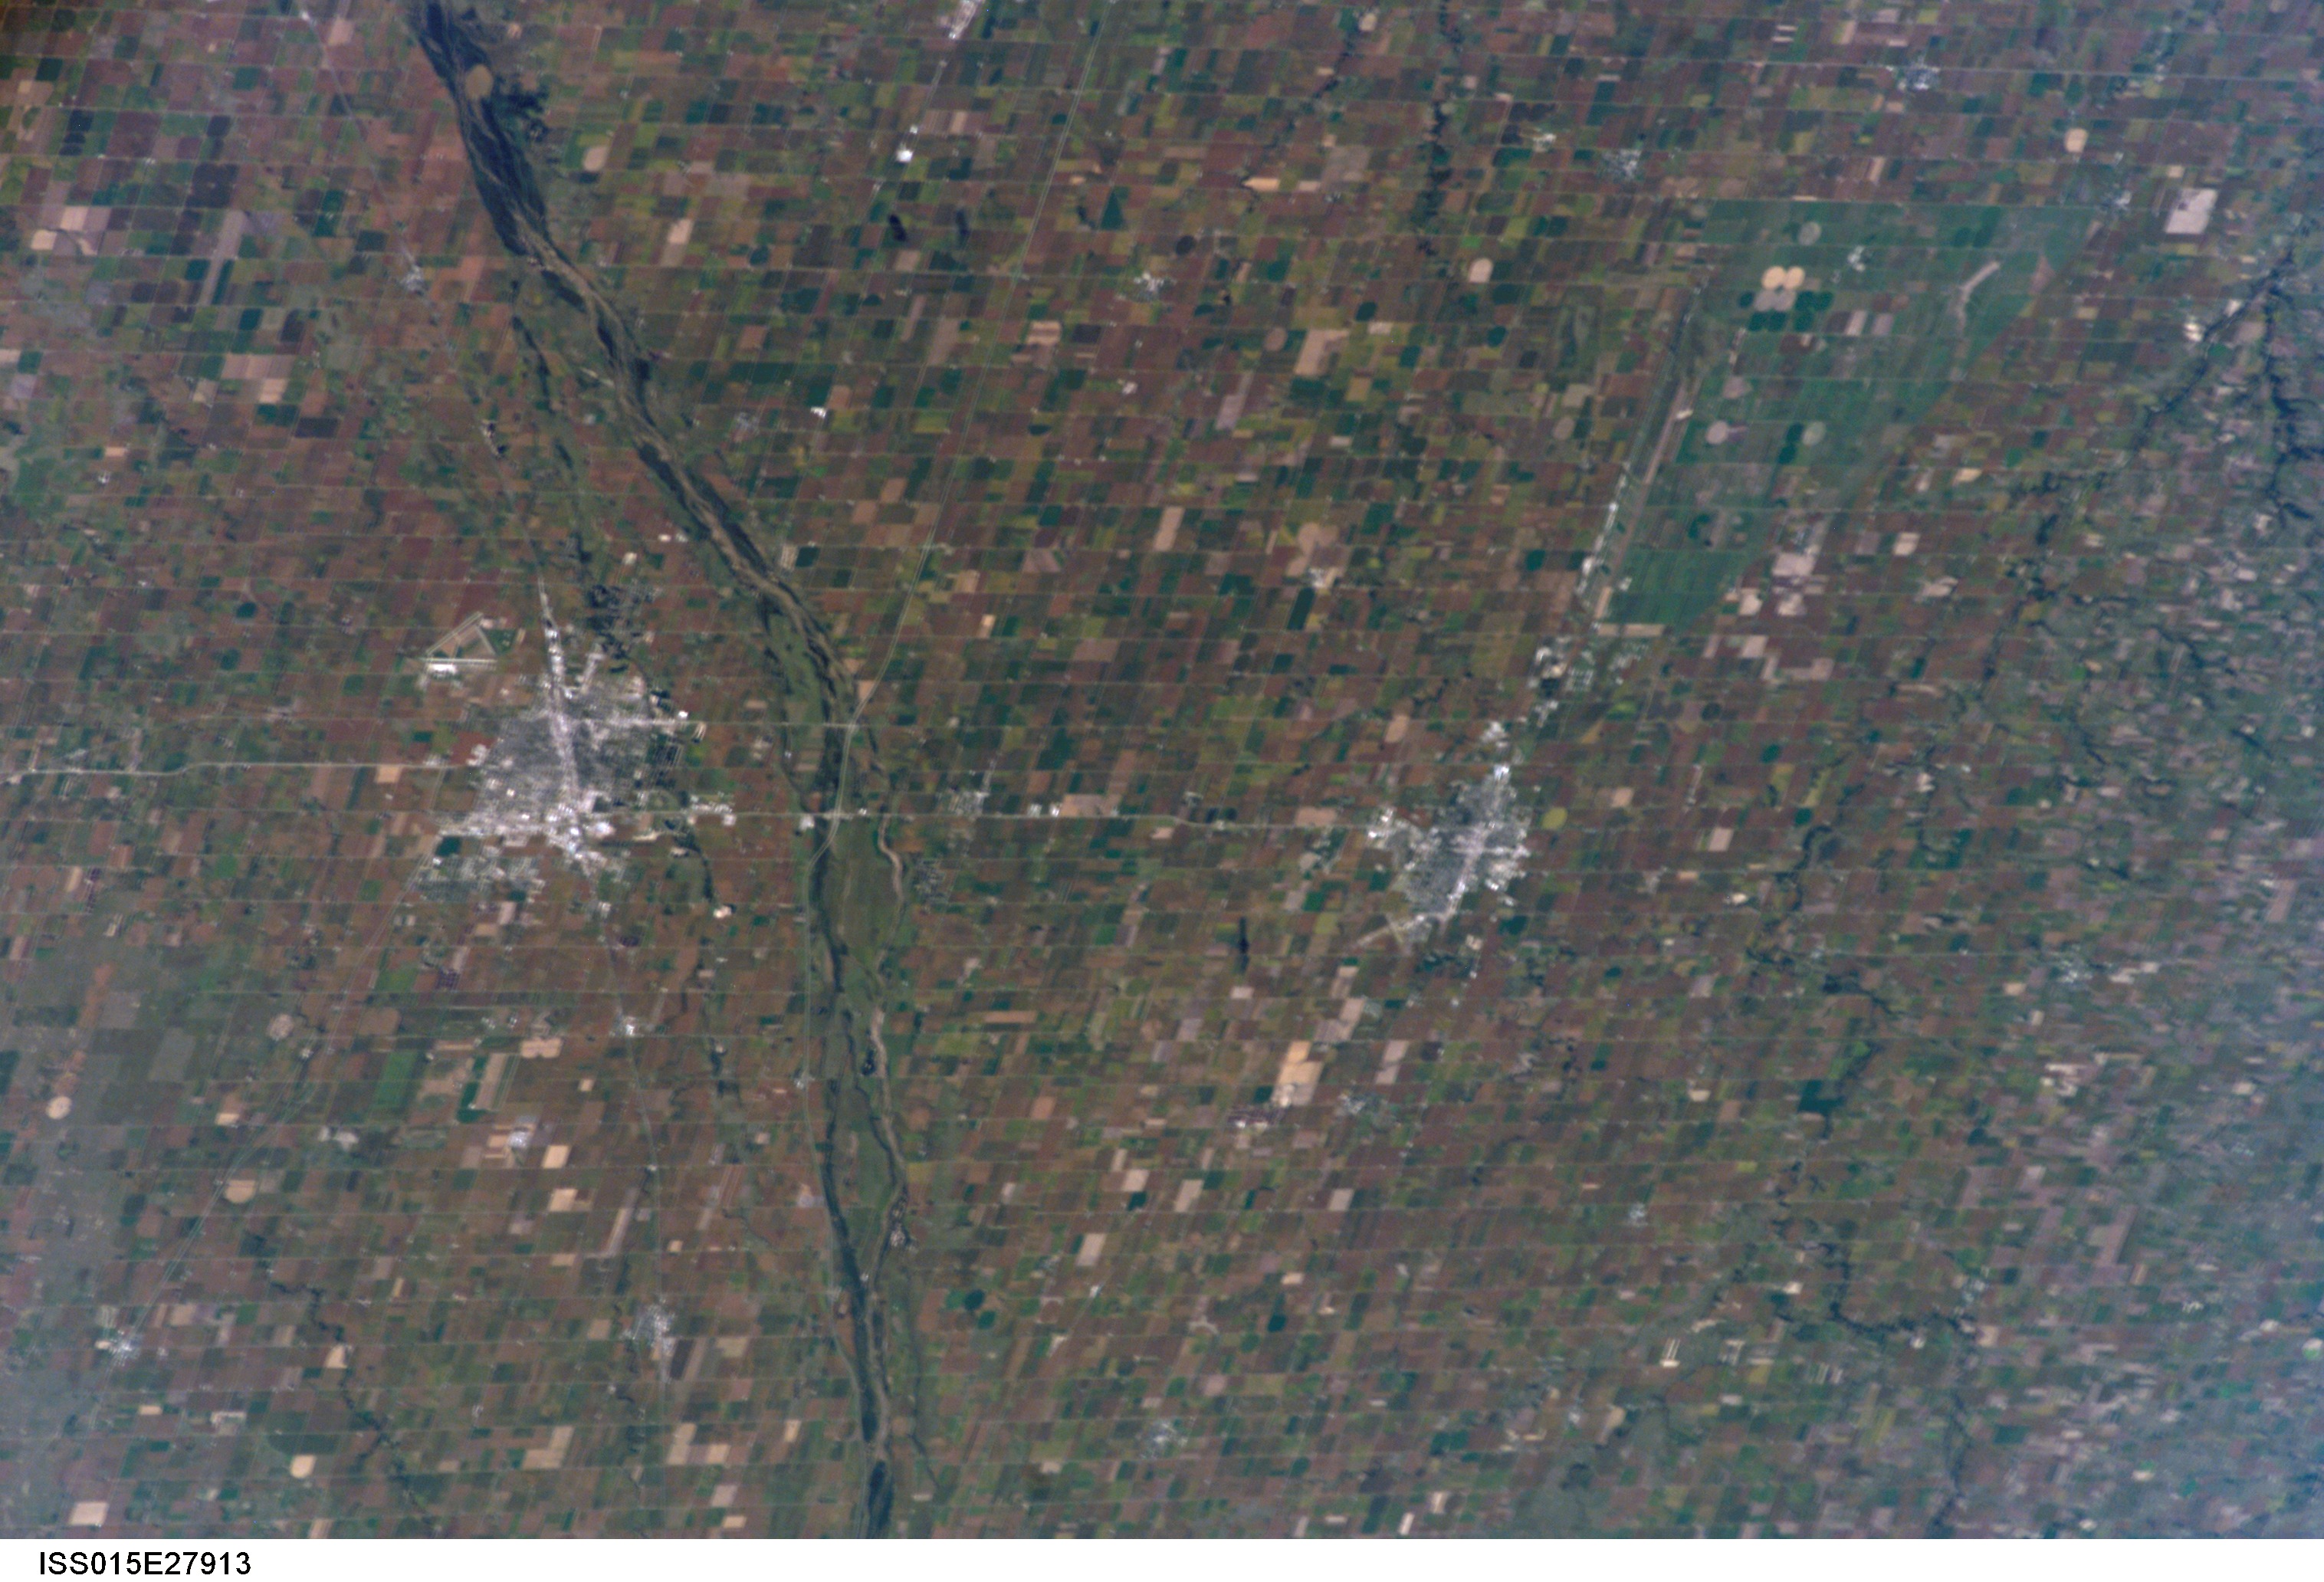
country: USA-NEBRASKA
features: PLATTE R., GRAND ISLAND, AGR.
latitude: 41.0
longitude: -98.5
